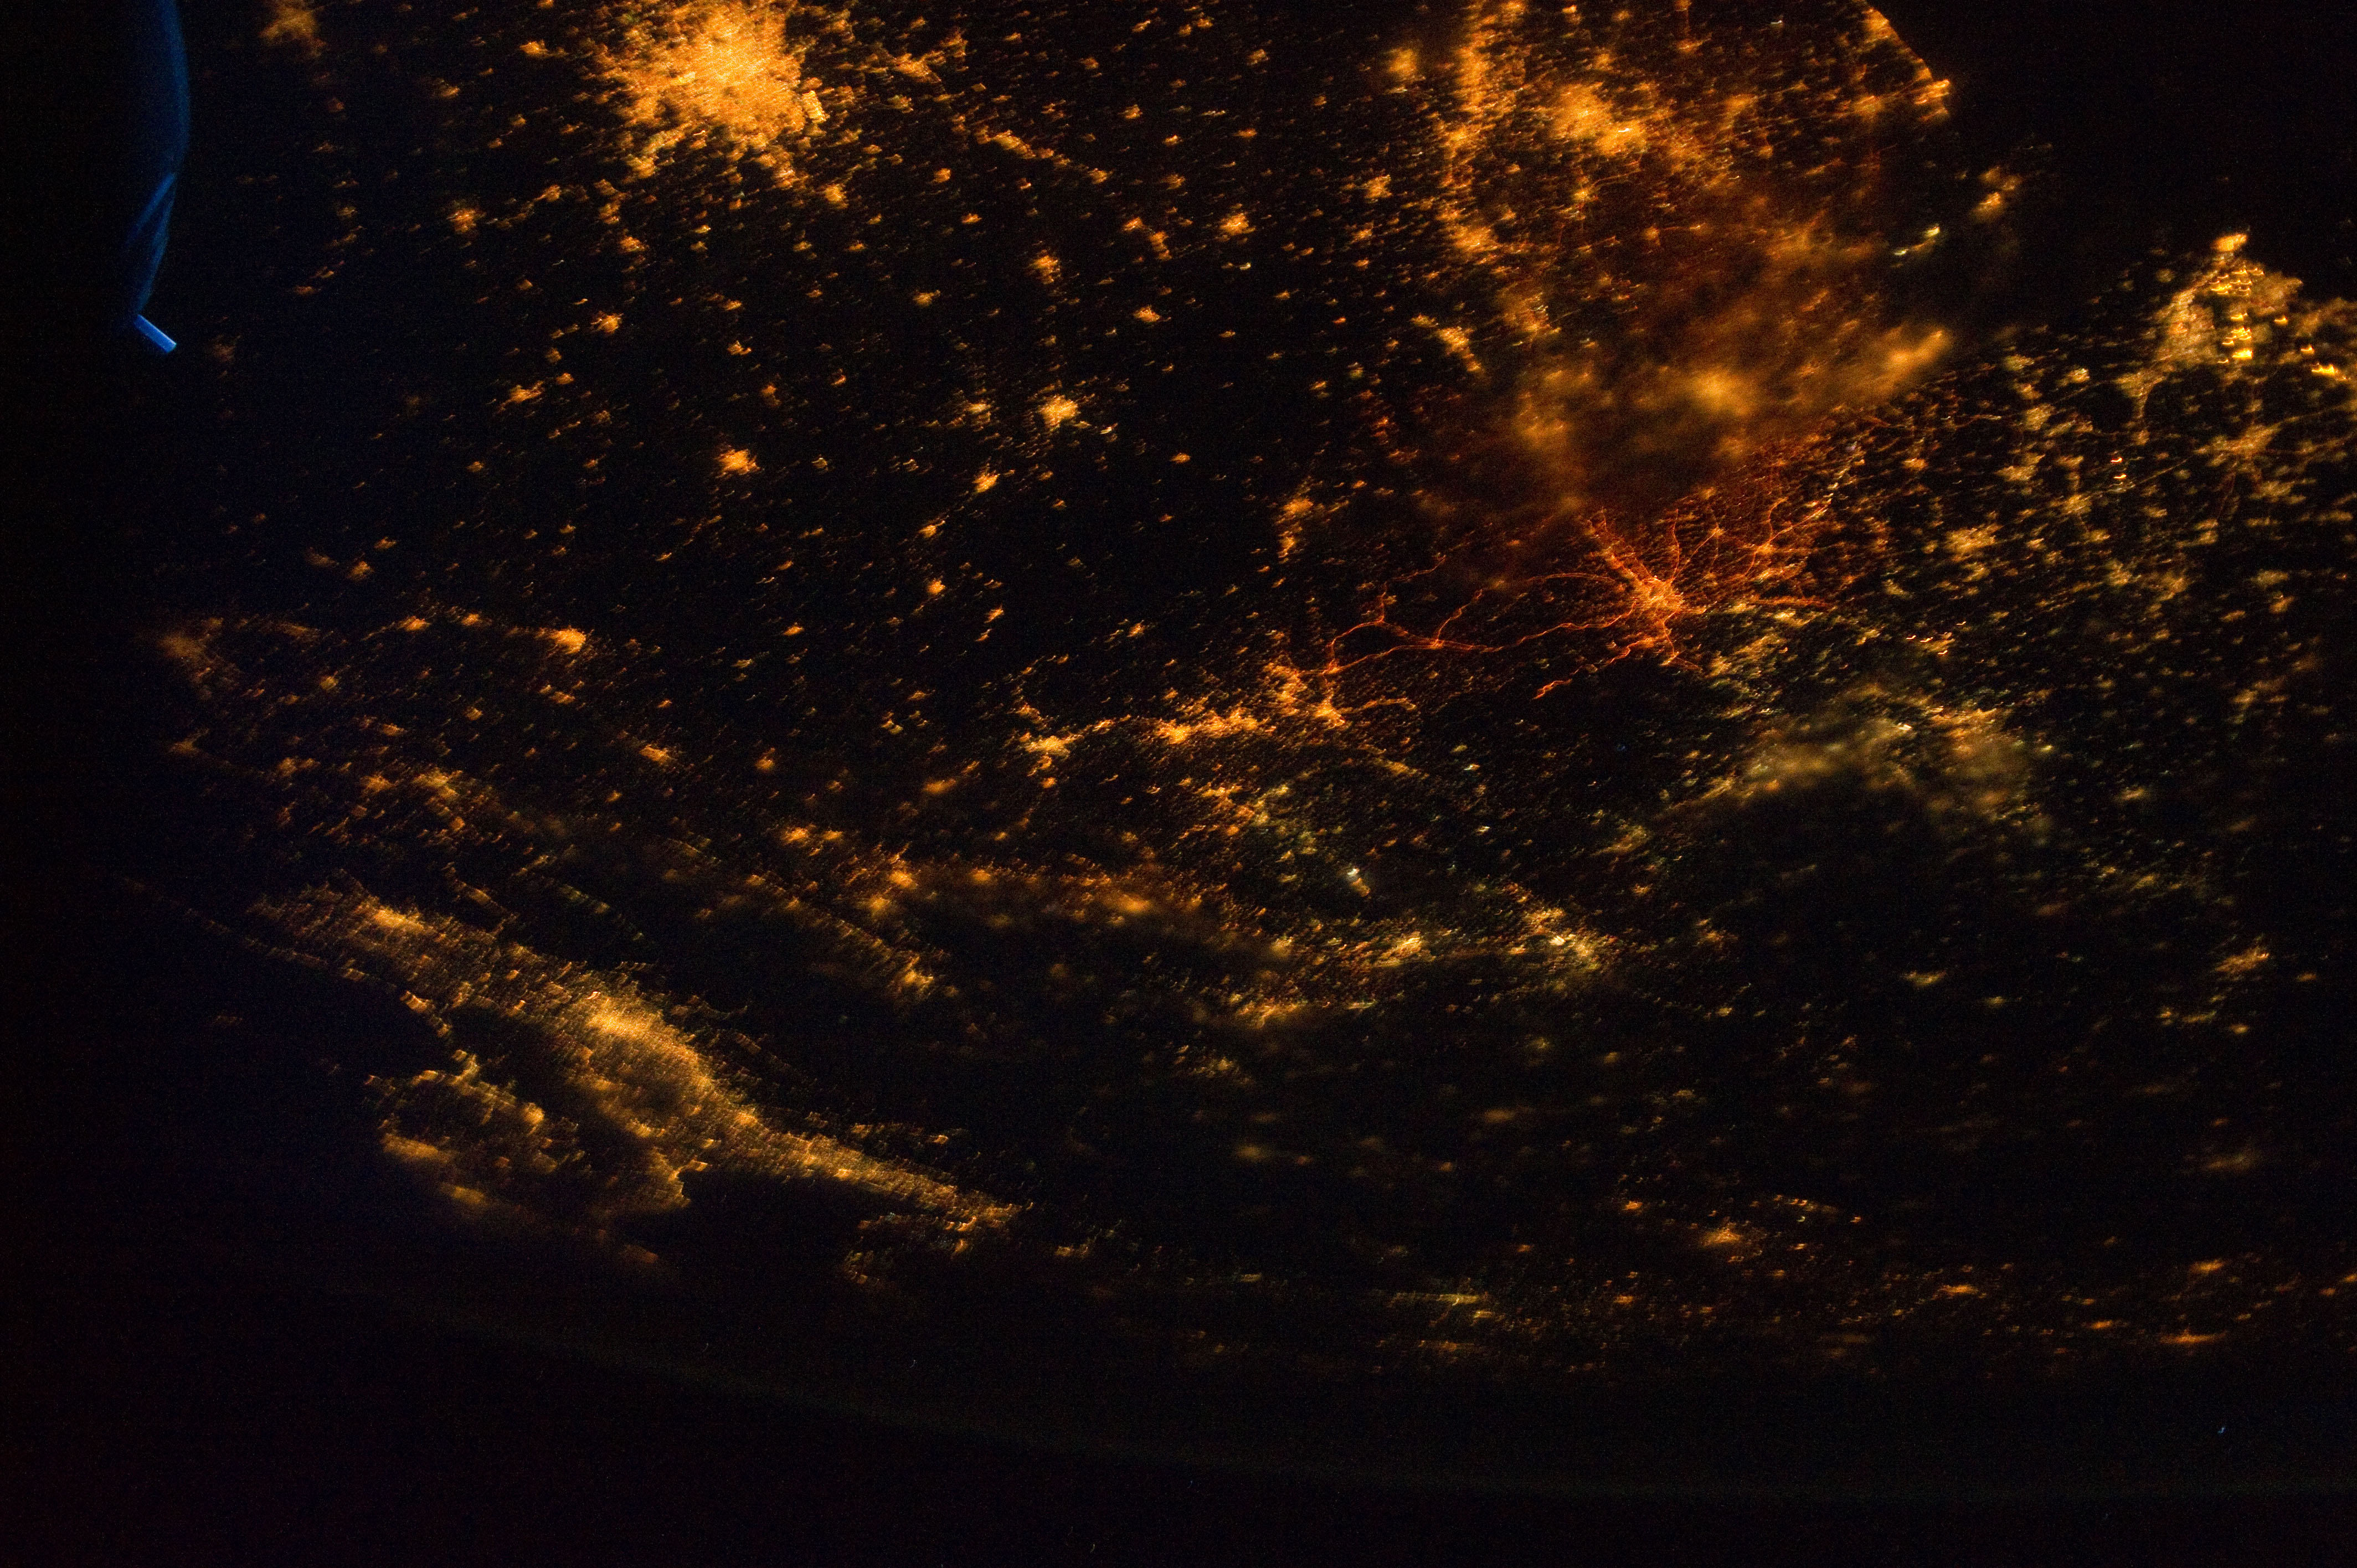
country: GERMANY
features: PAN- NW. EUROPE AT NIGHT, PARIS, BRUSSELS, AMSTERDAM, LUXEMBOURG, SOFT, ISS
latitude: 49.5
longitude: 7.5
